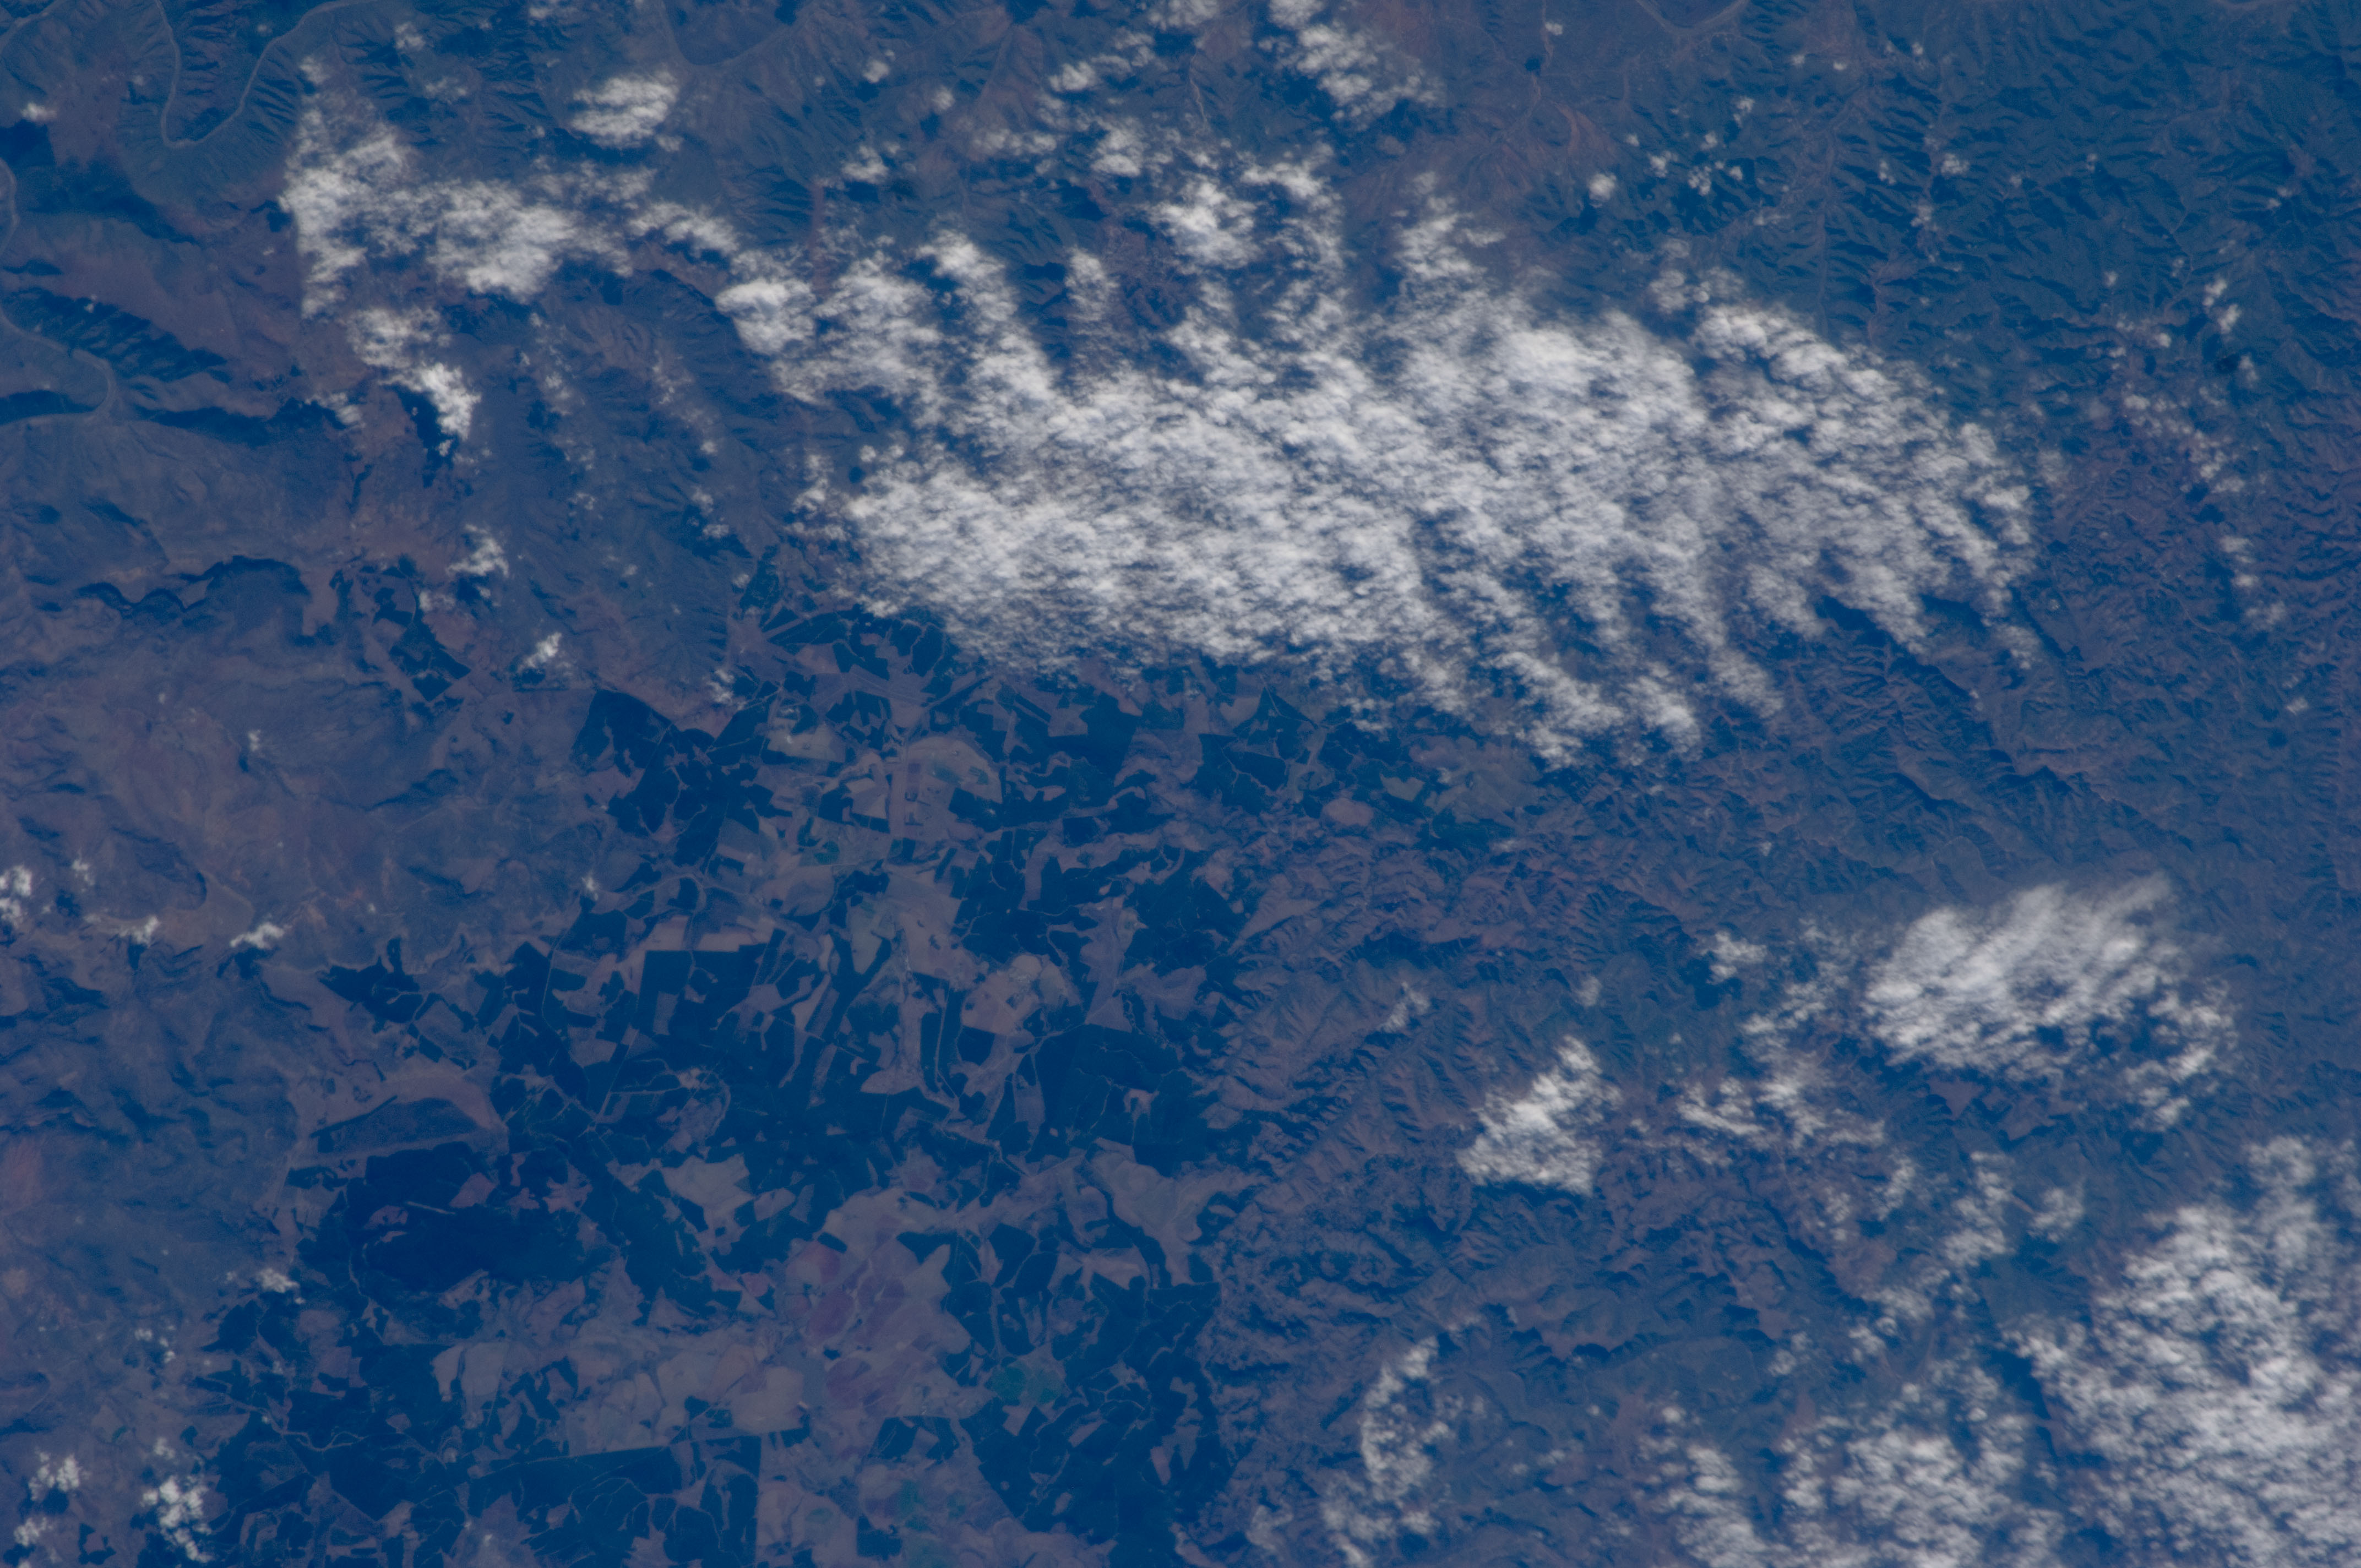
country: REPUBLIC SOUTH AFRICA
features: TUGELA R. DRAIN., TIMBER
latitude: -29.1
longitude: 30.9
